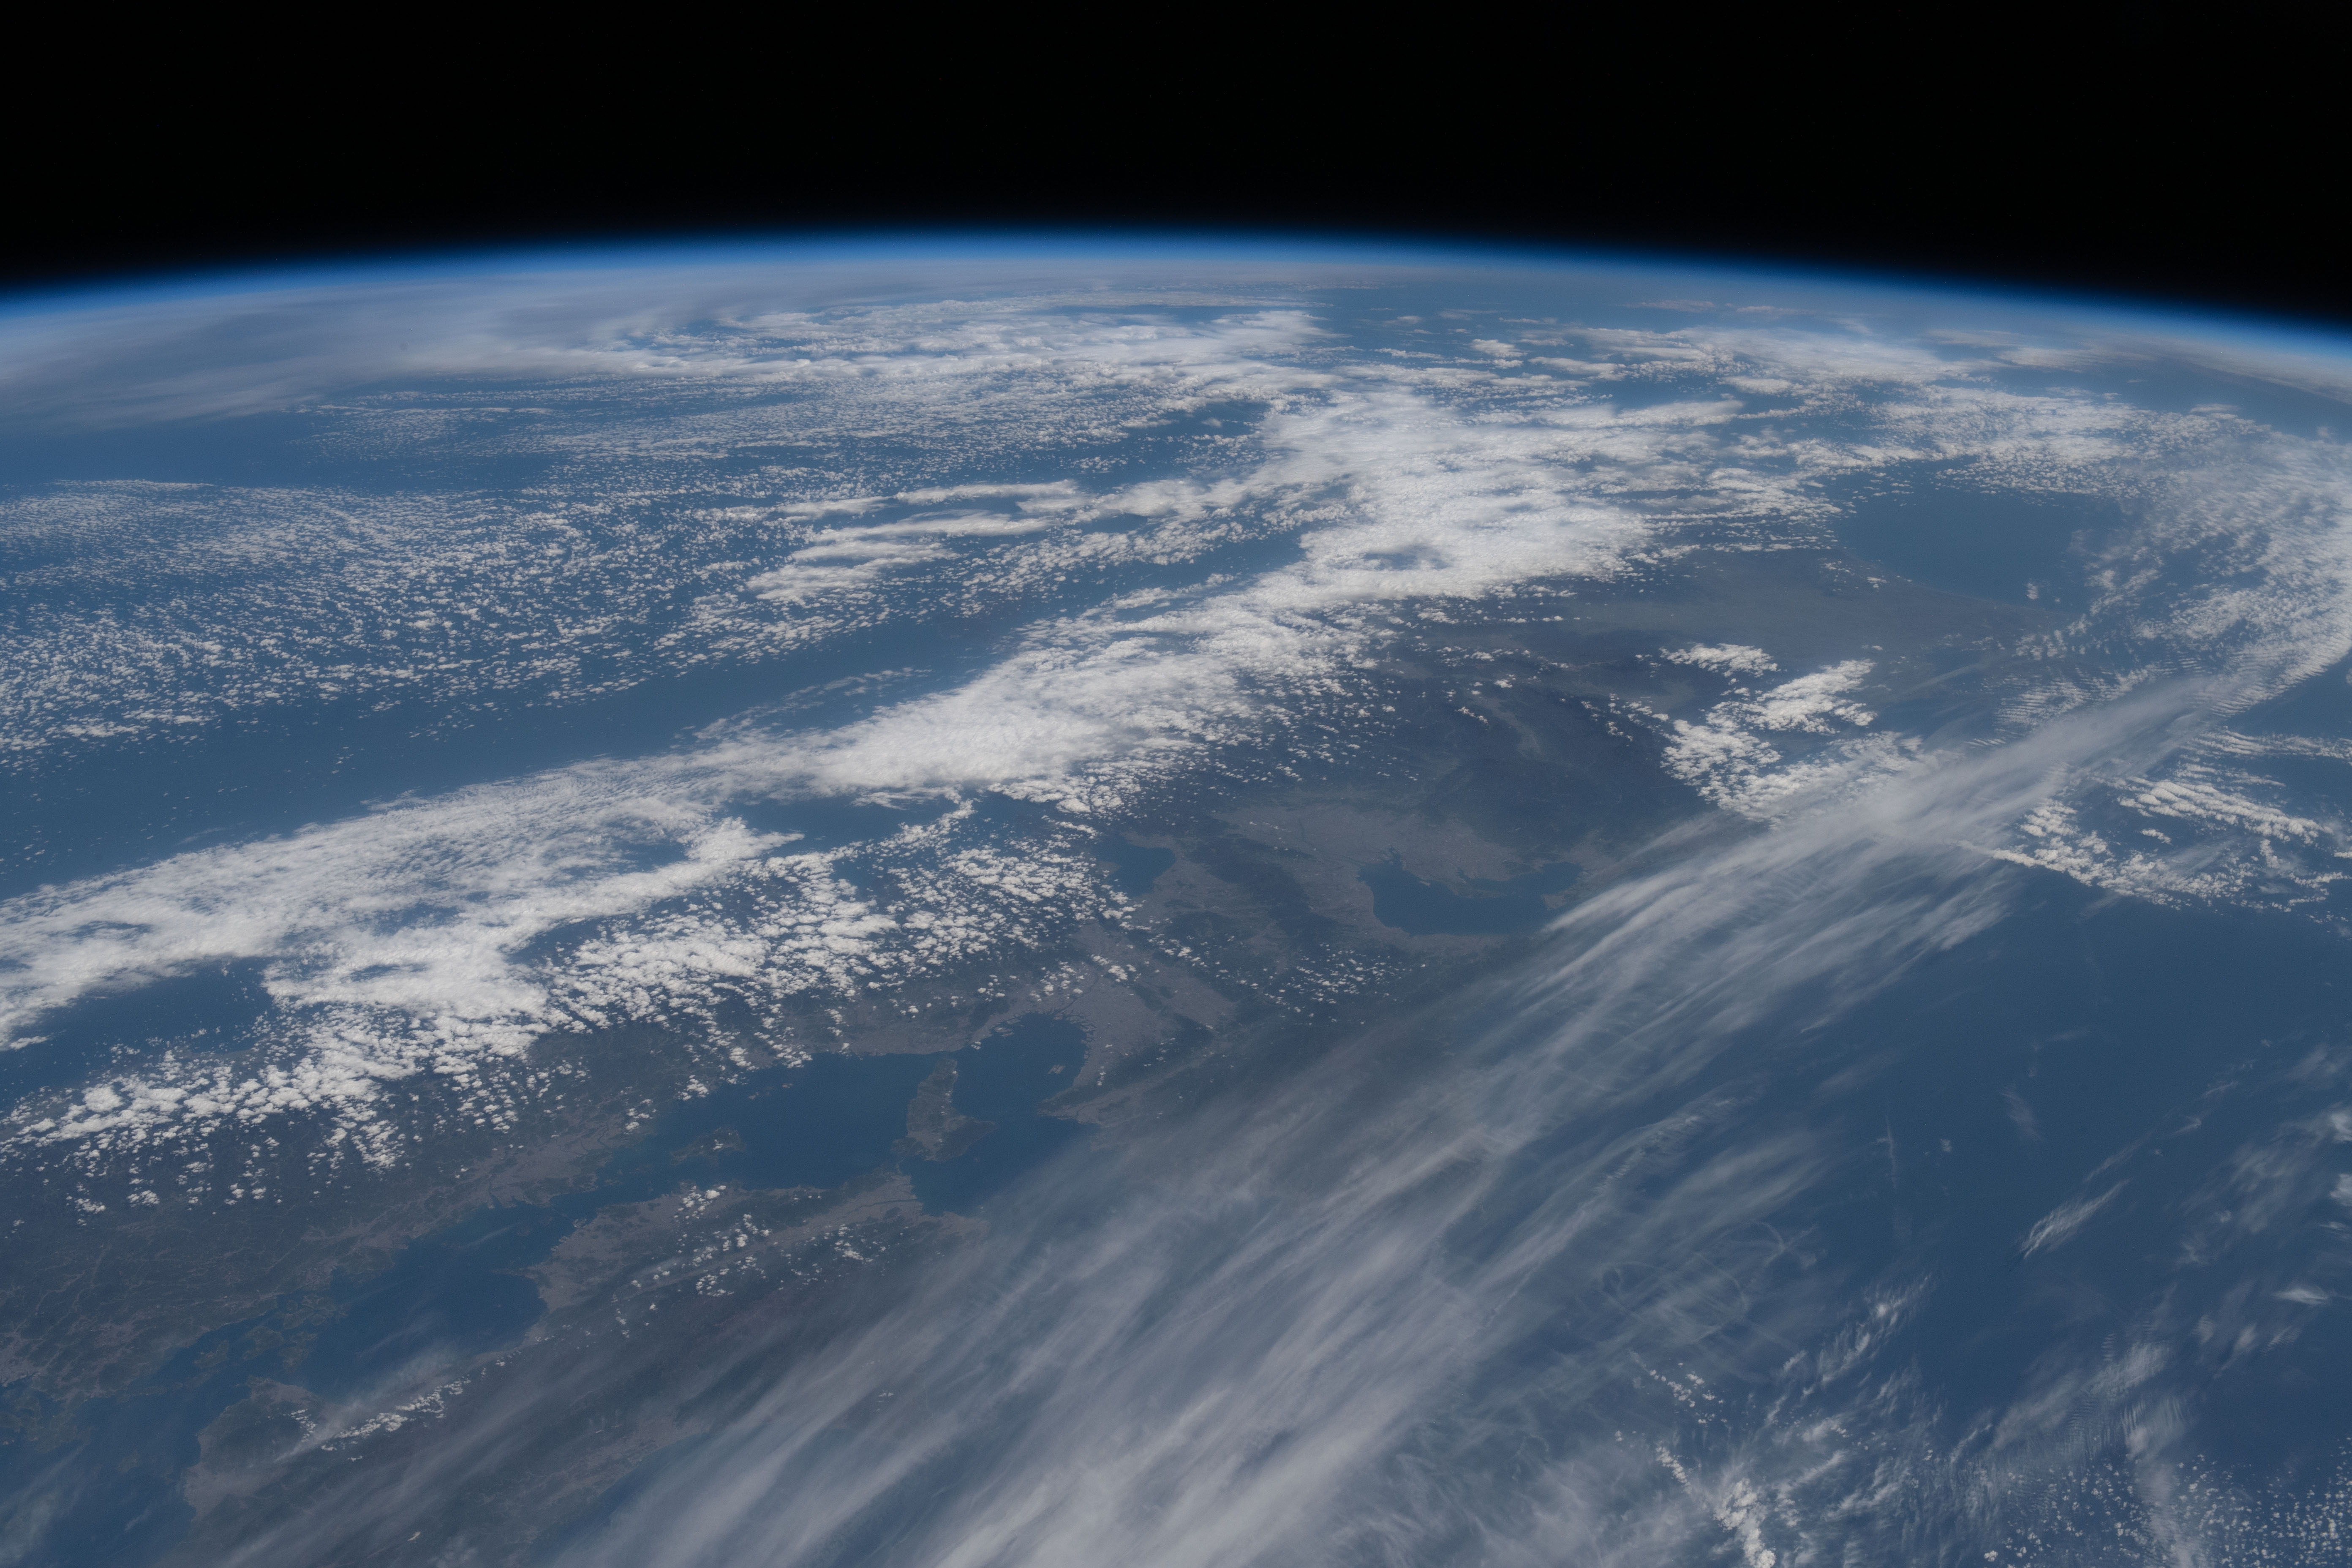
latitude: 35.0
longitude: 135.0
